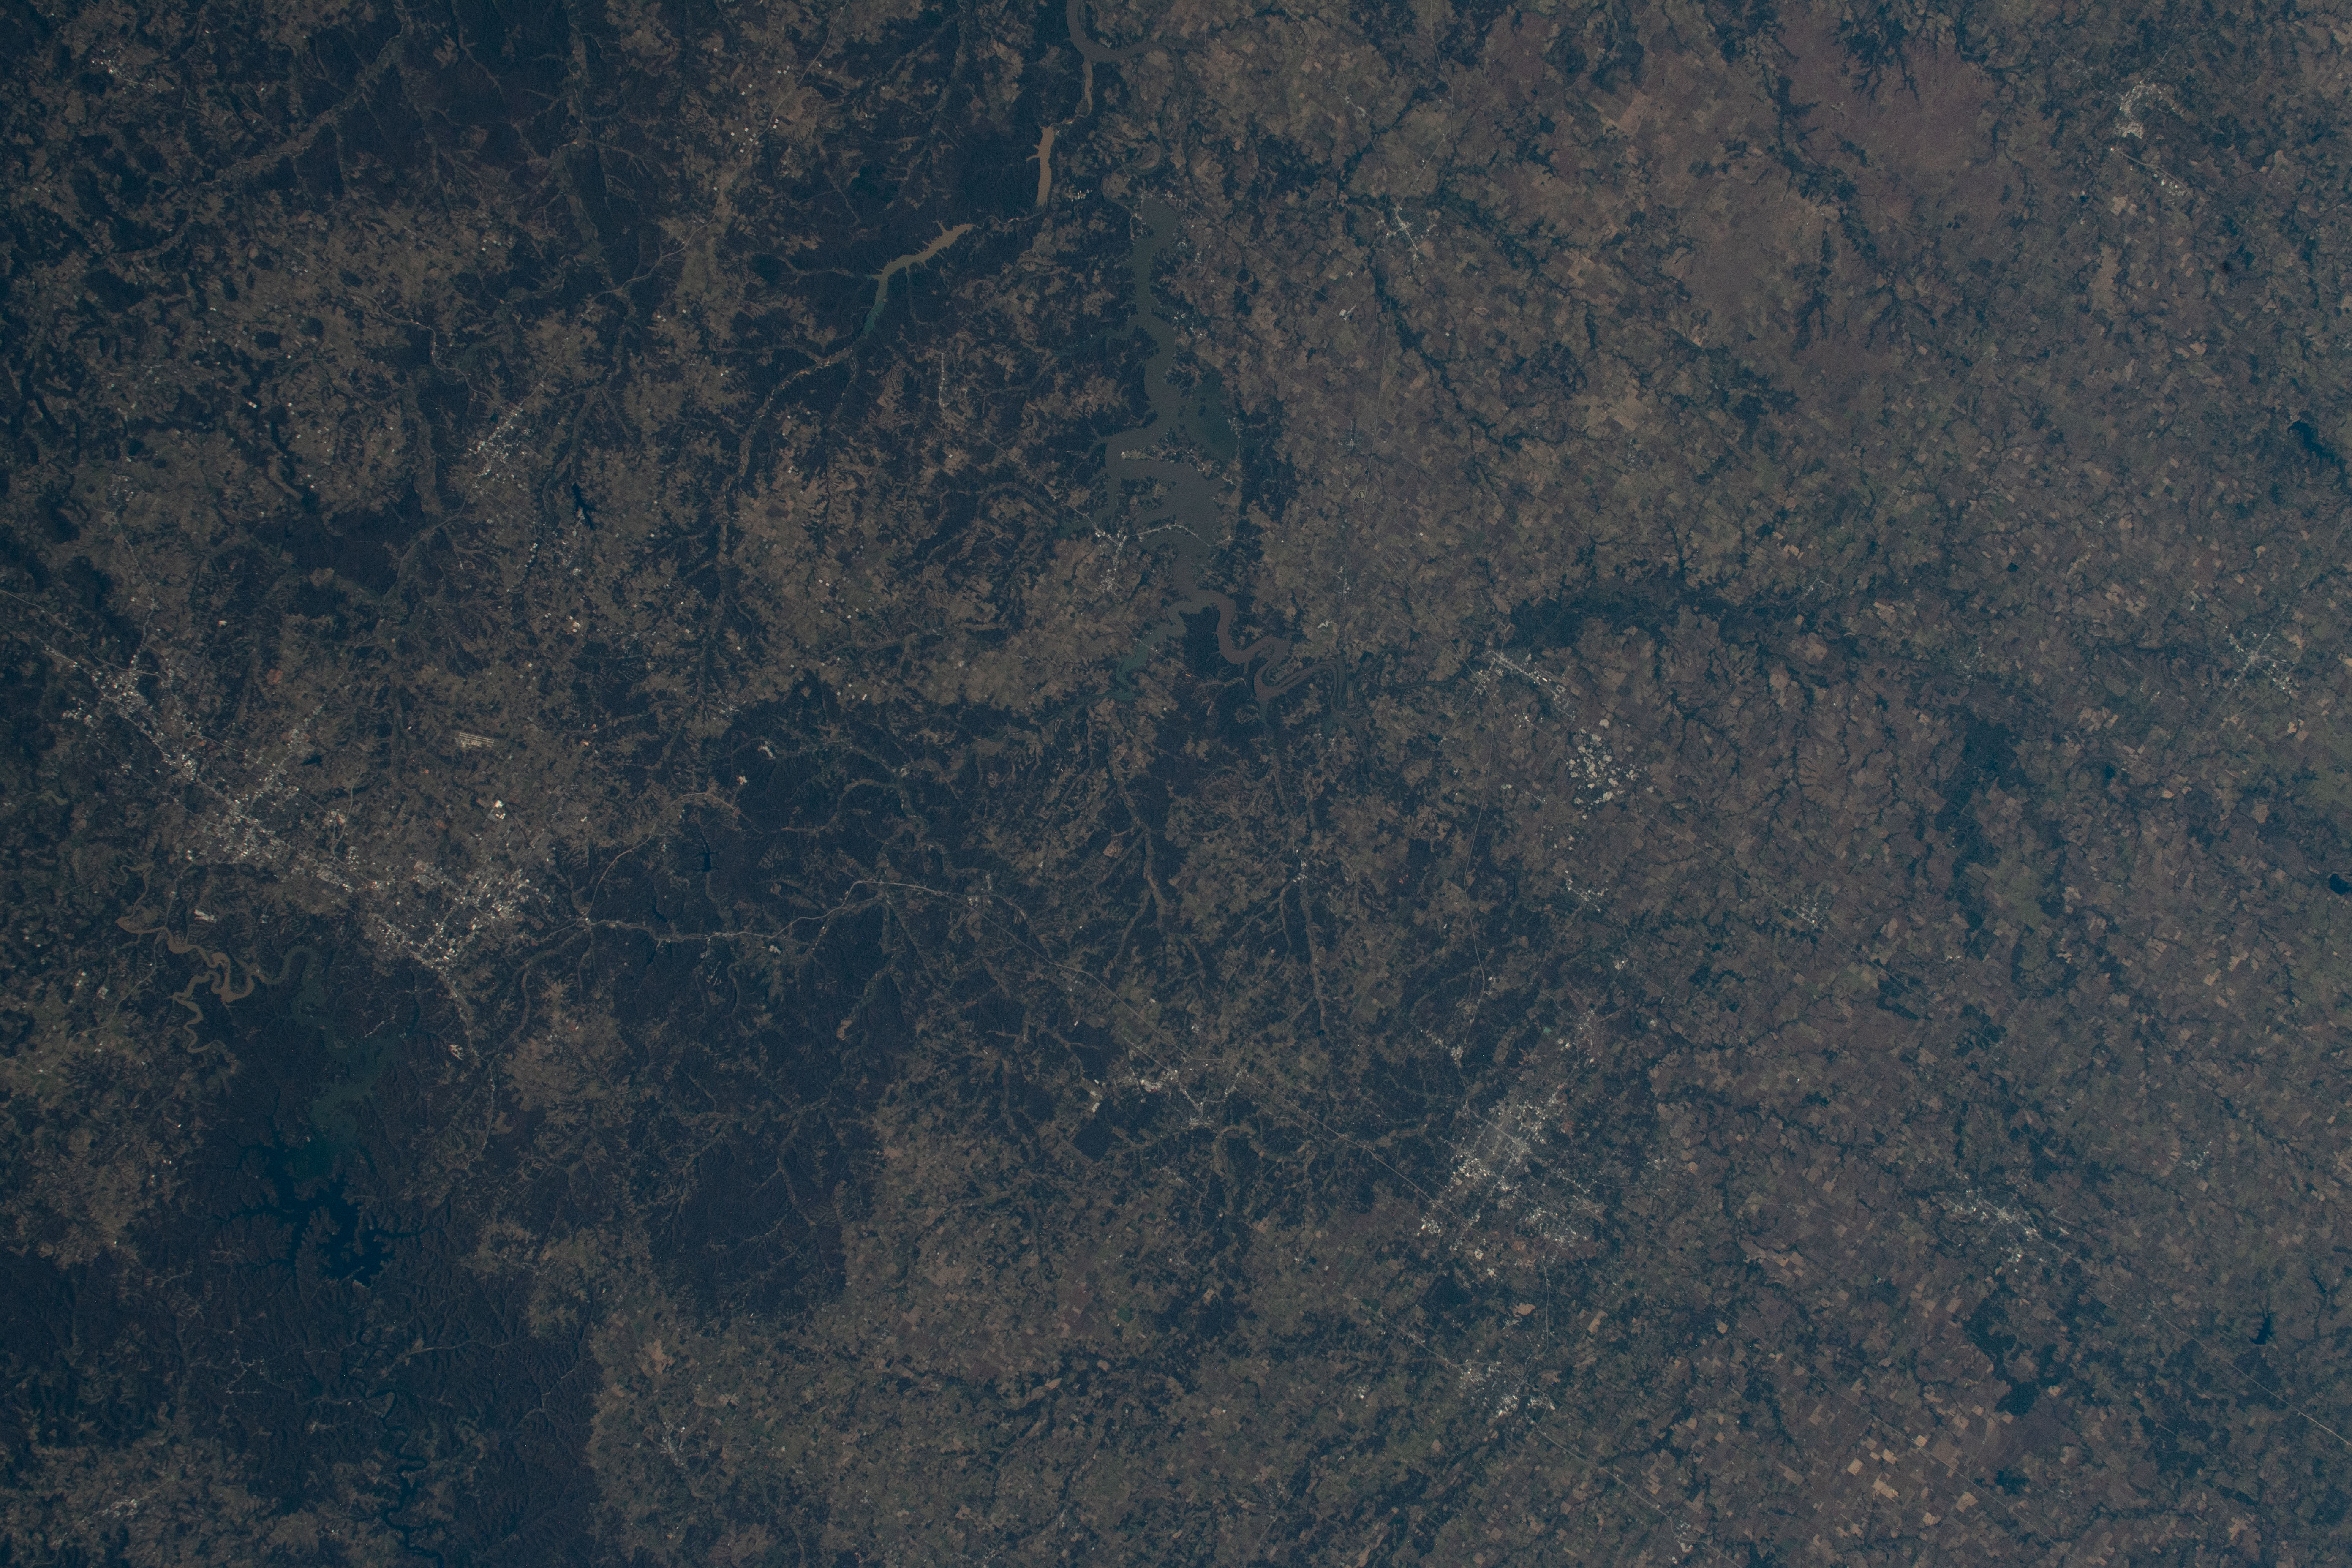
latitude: 37.0
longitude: -95.0
